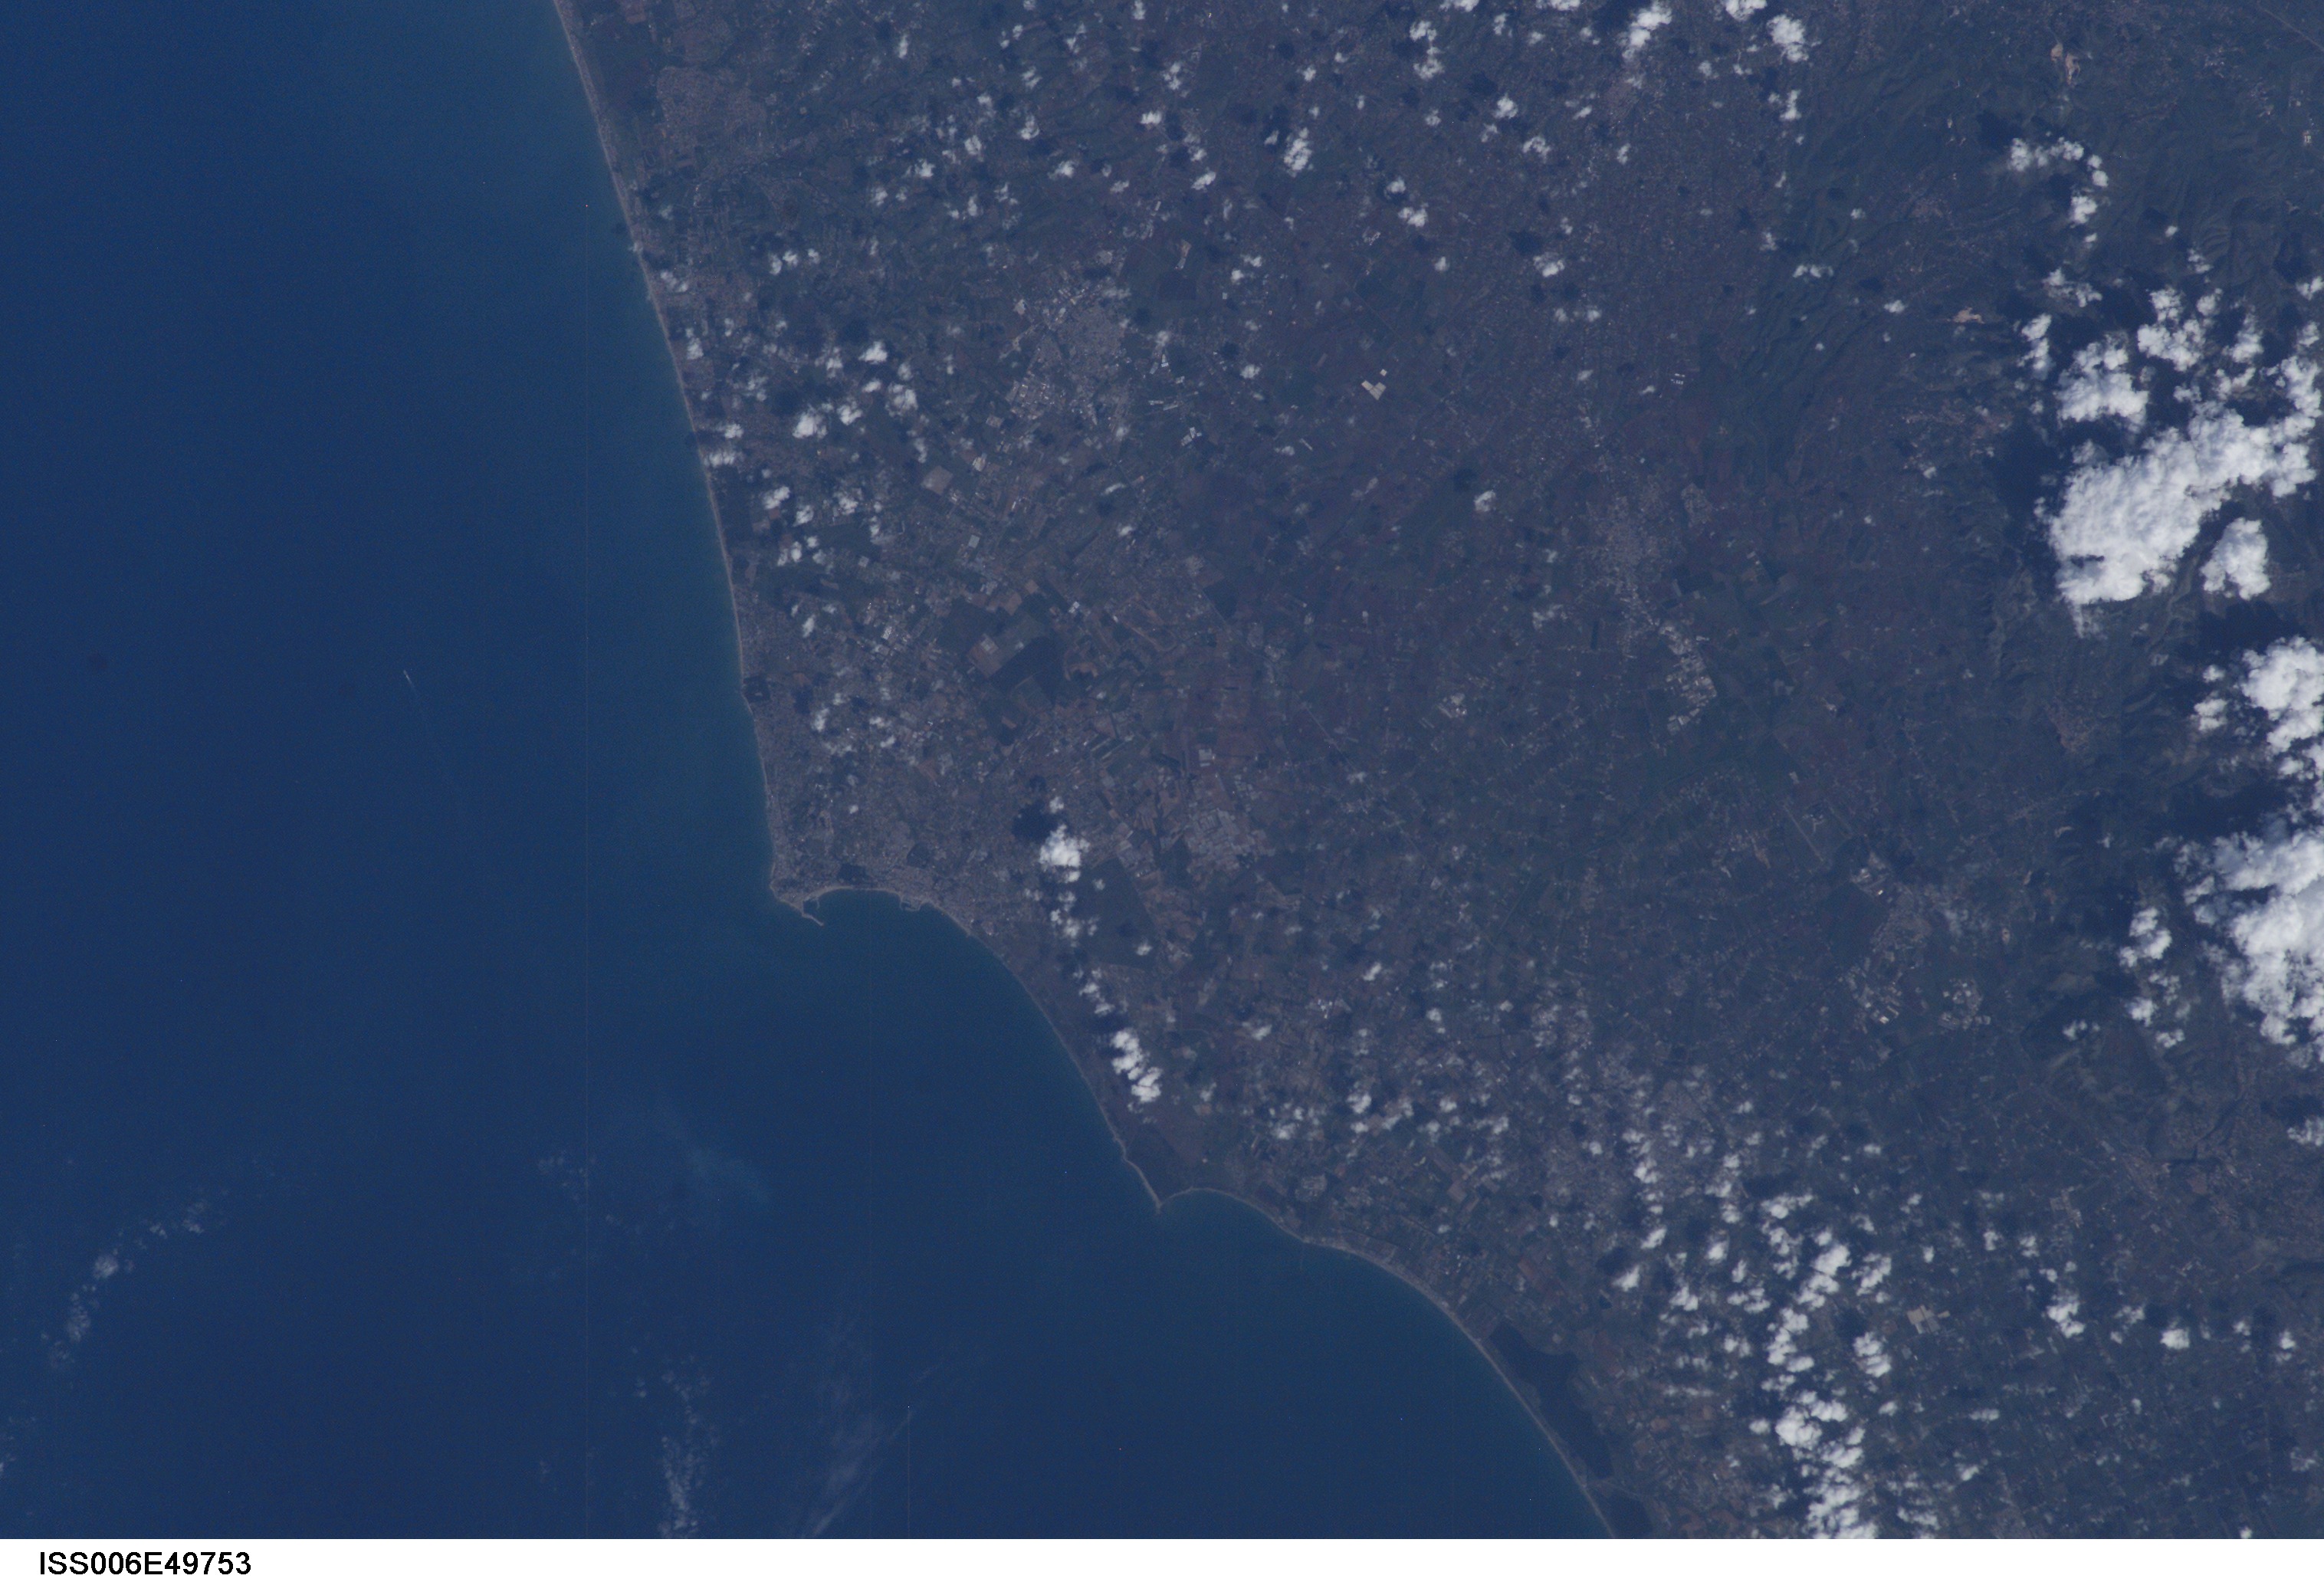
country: ITALY
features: TYRRHENIAN COAST NEAR ANZIO
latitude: 41.5
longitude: 12.5
